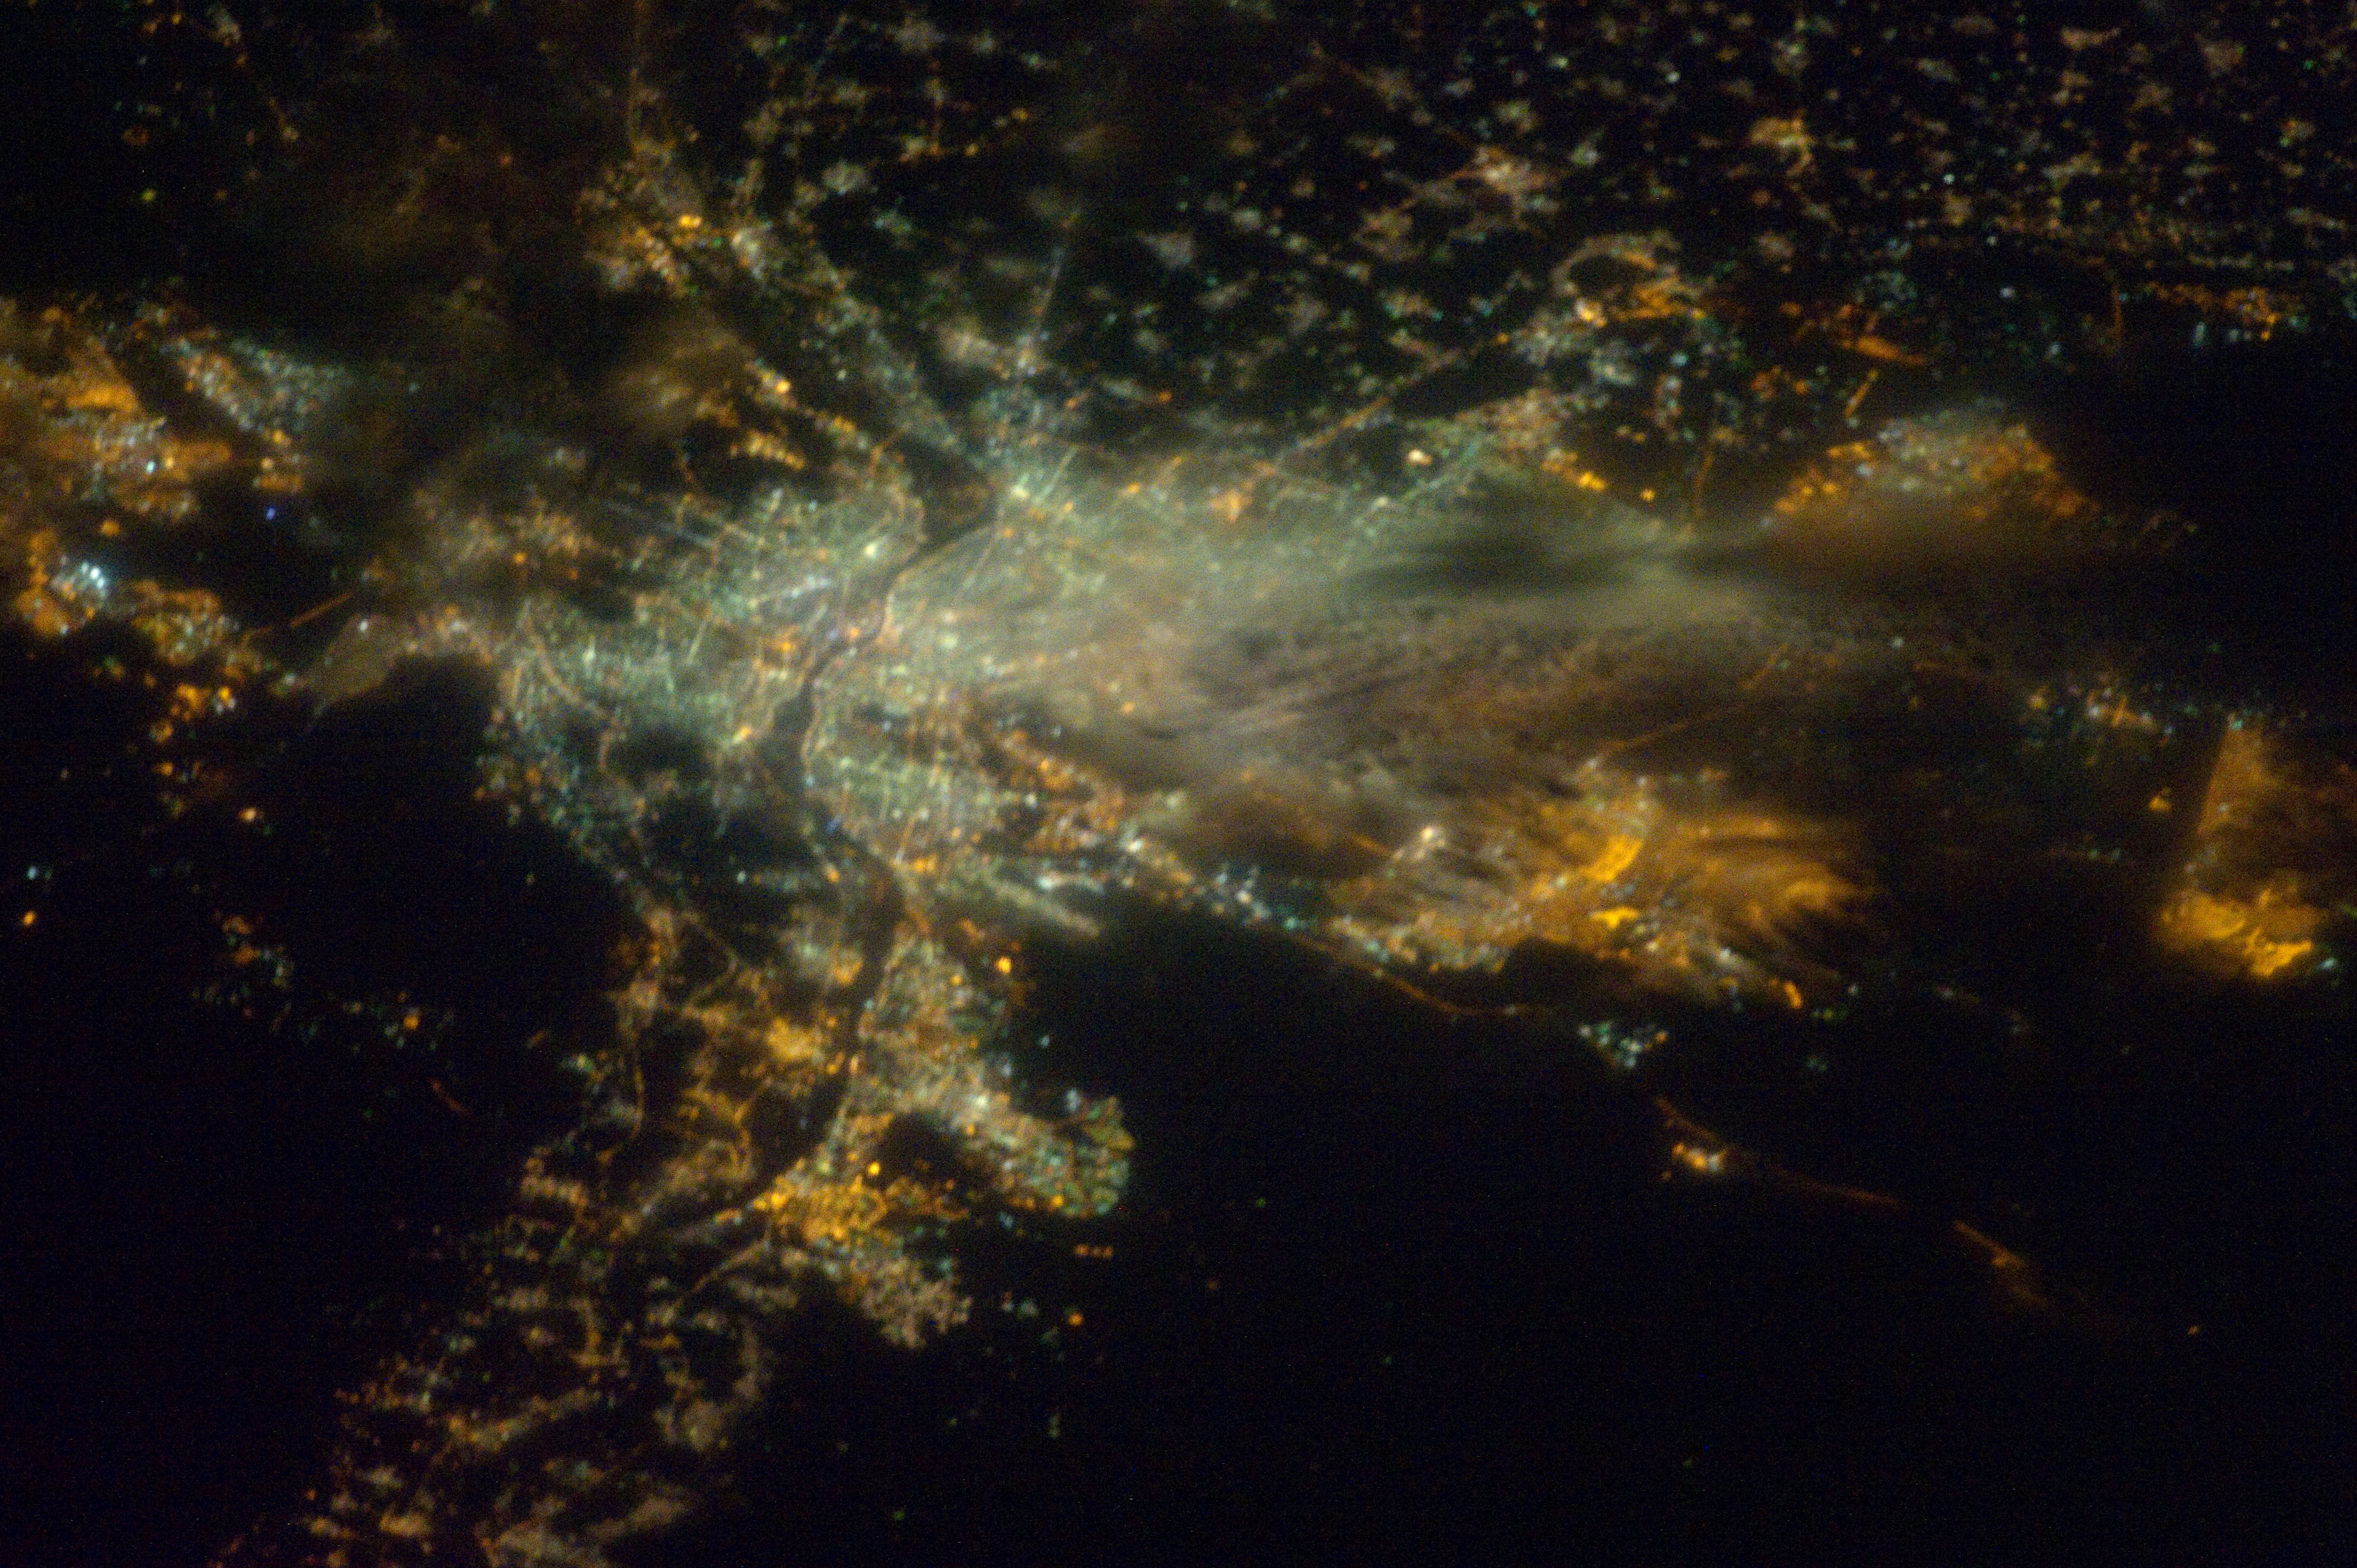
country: EGYPT
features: NILE RIVER,CAIRO EGYPT AT NIGHT
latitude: 30.0
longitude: 31.4
